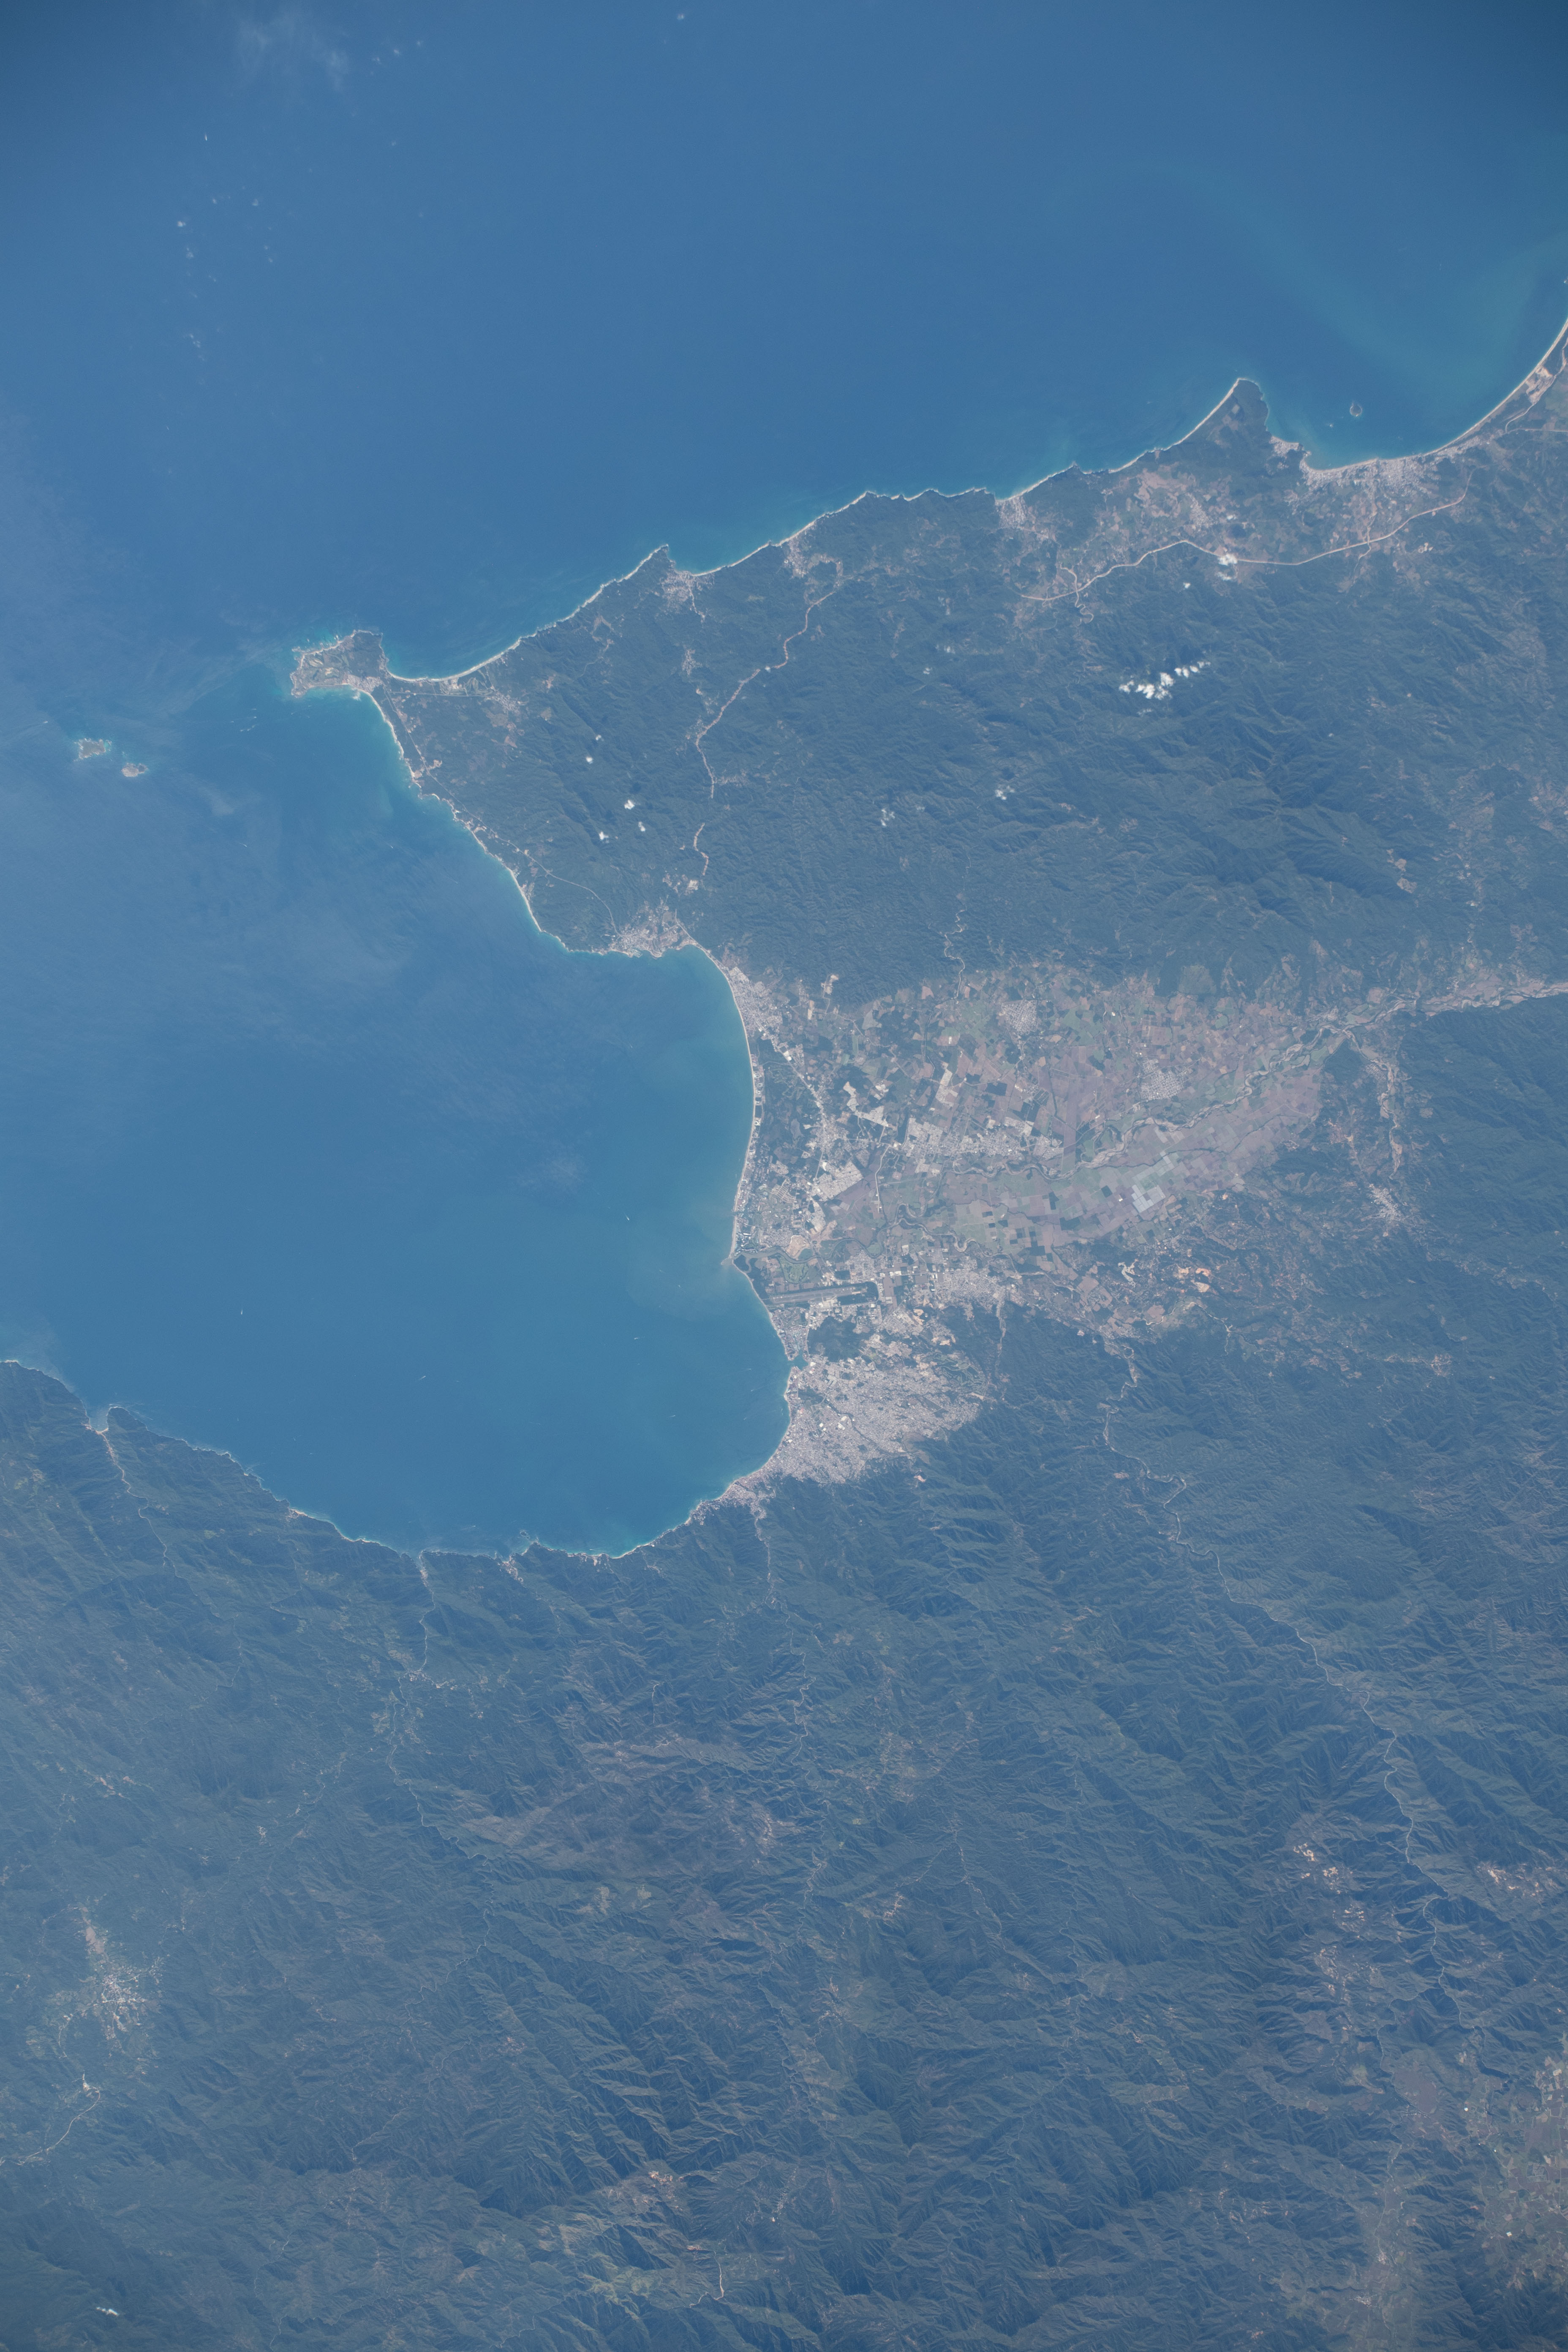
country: MEXICO
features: BANDERAS BAY, COAST, PUERTO VALLARTA
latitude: 20.7
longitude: -105.3
